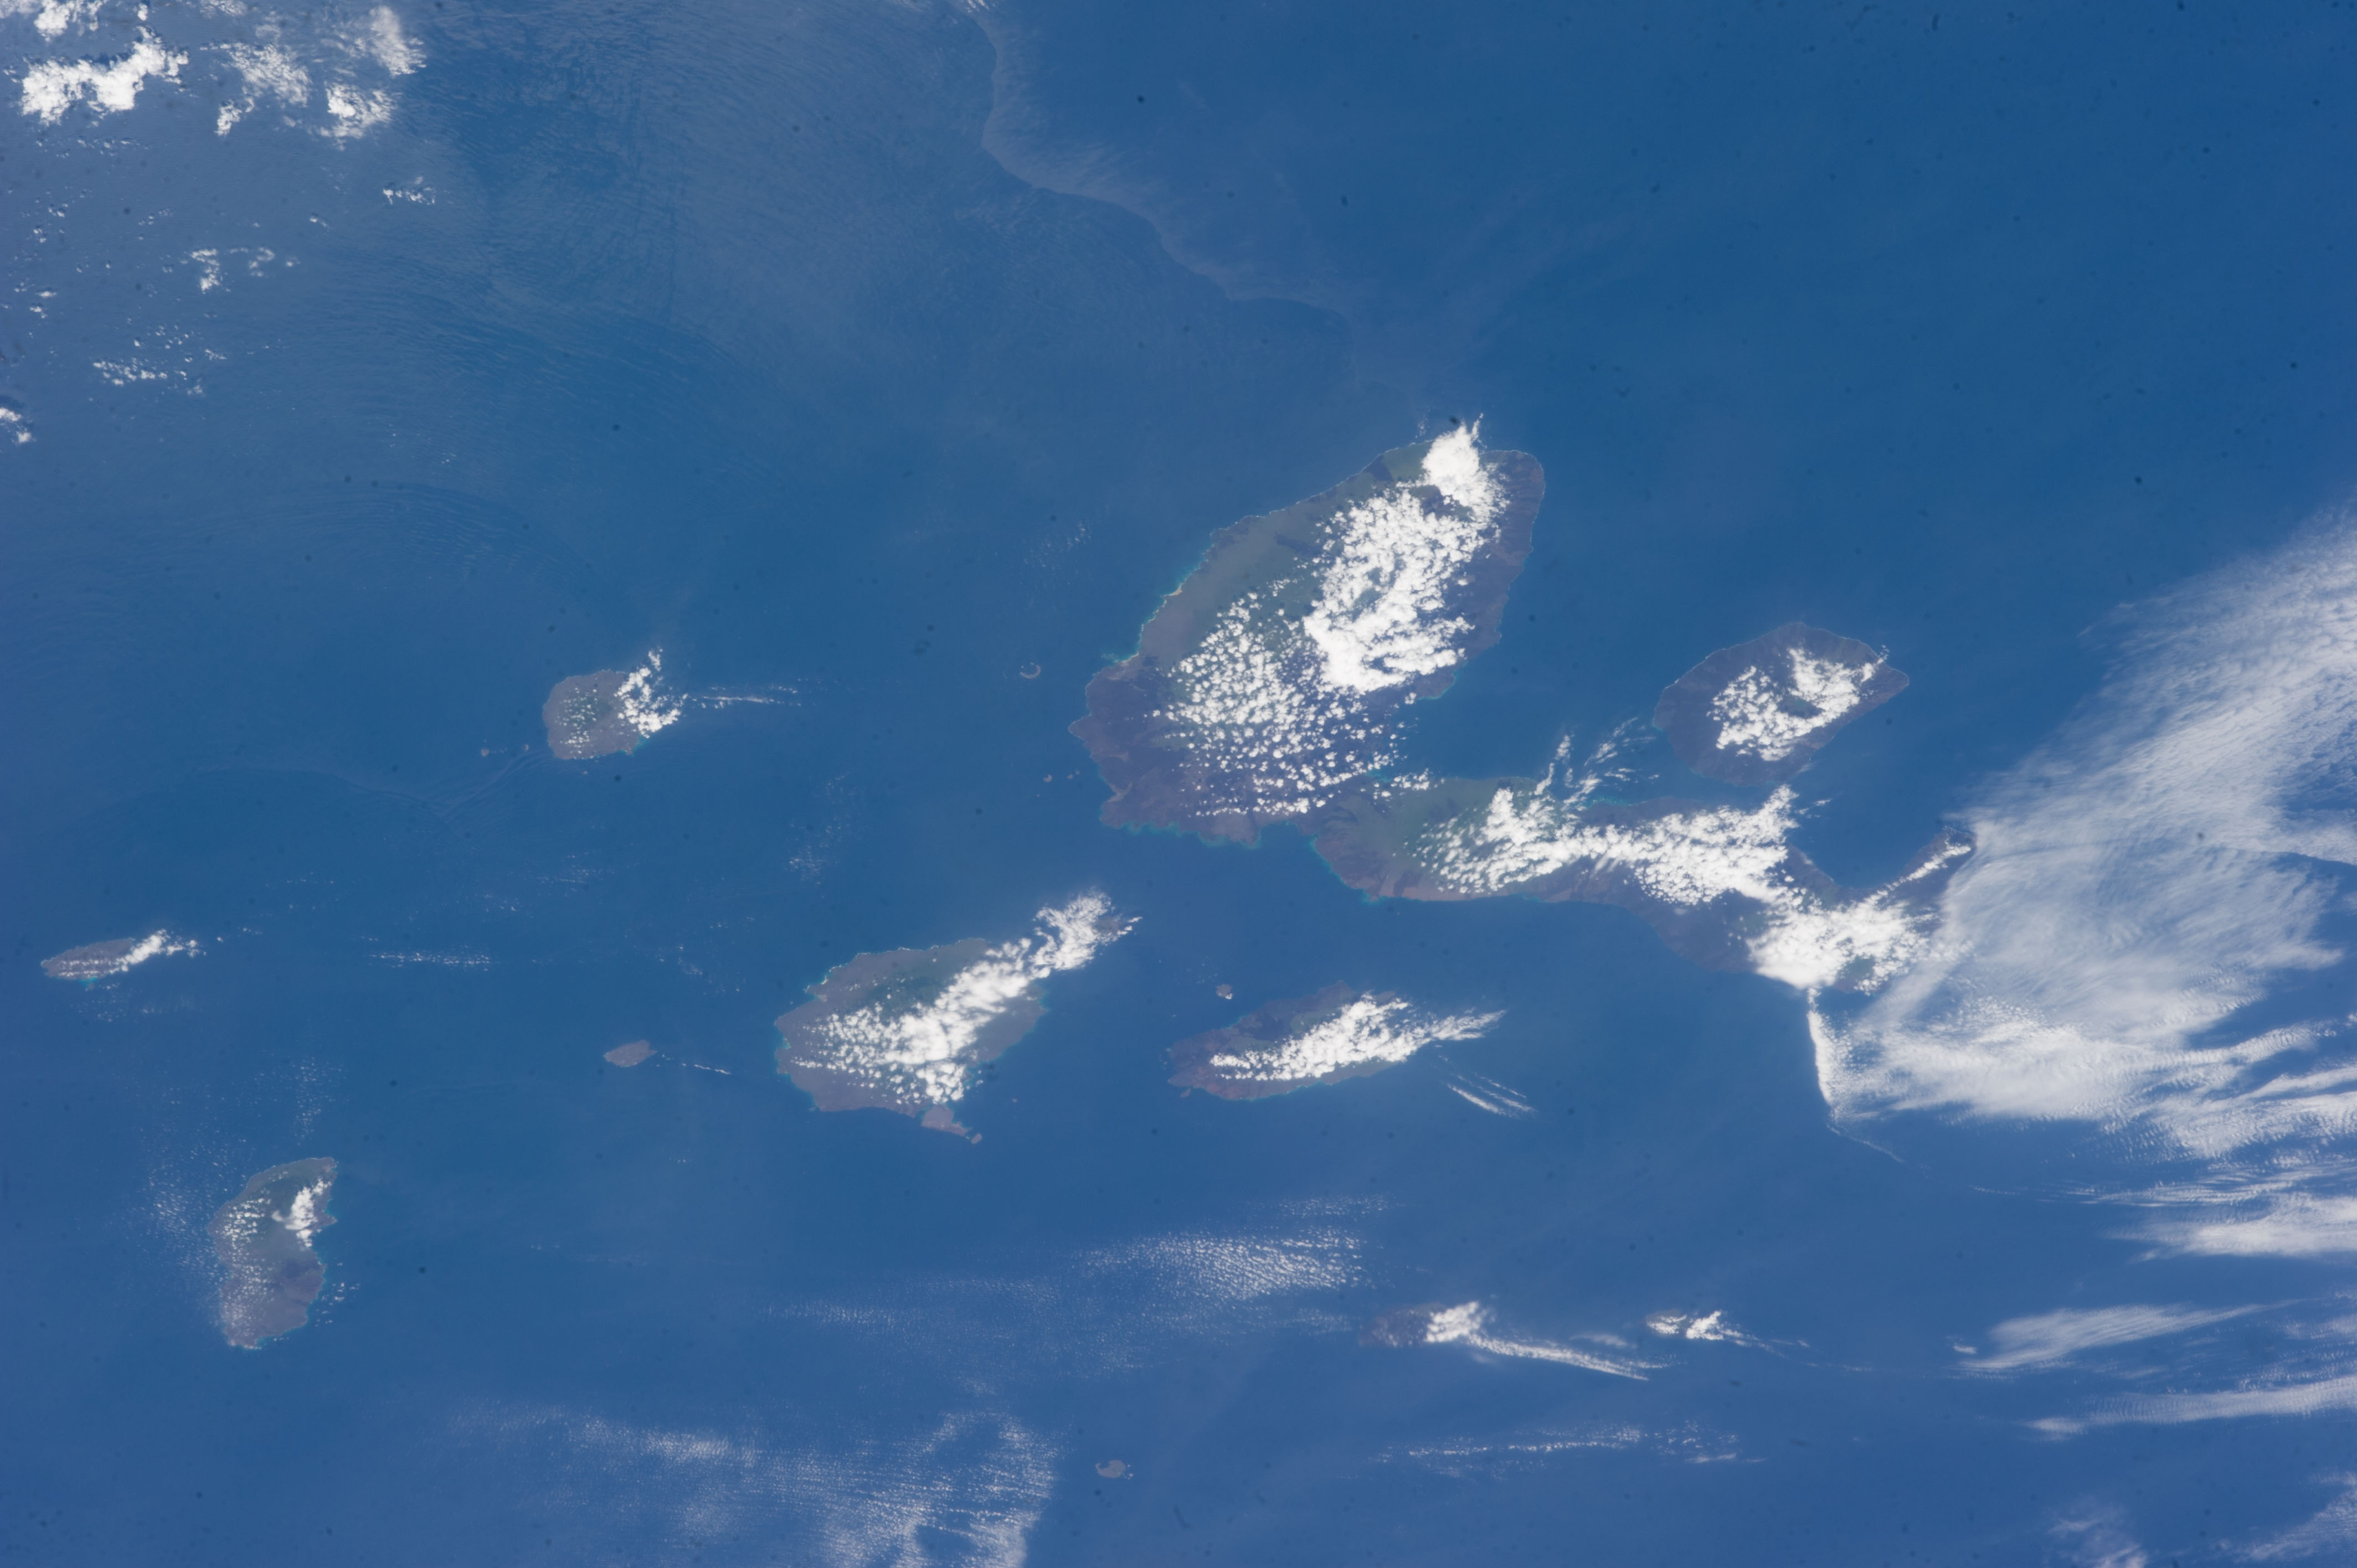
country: GALAPAGOS_ISLANDS
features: ISABELA ISLAND, SANTA CRUZ ISLAND, FERNANDINA ISLAND, SANTIAGO ISLAND, WOLF VULCANO, PACIFIC OCEAN
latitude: -0.8
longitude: -91.0
